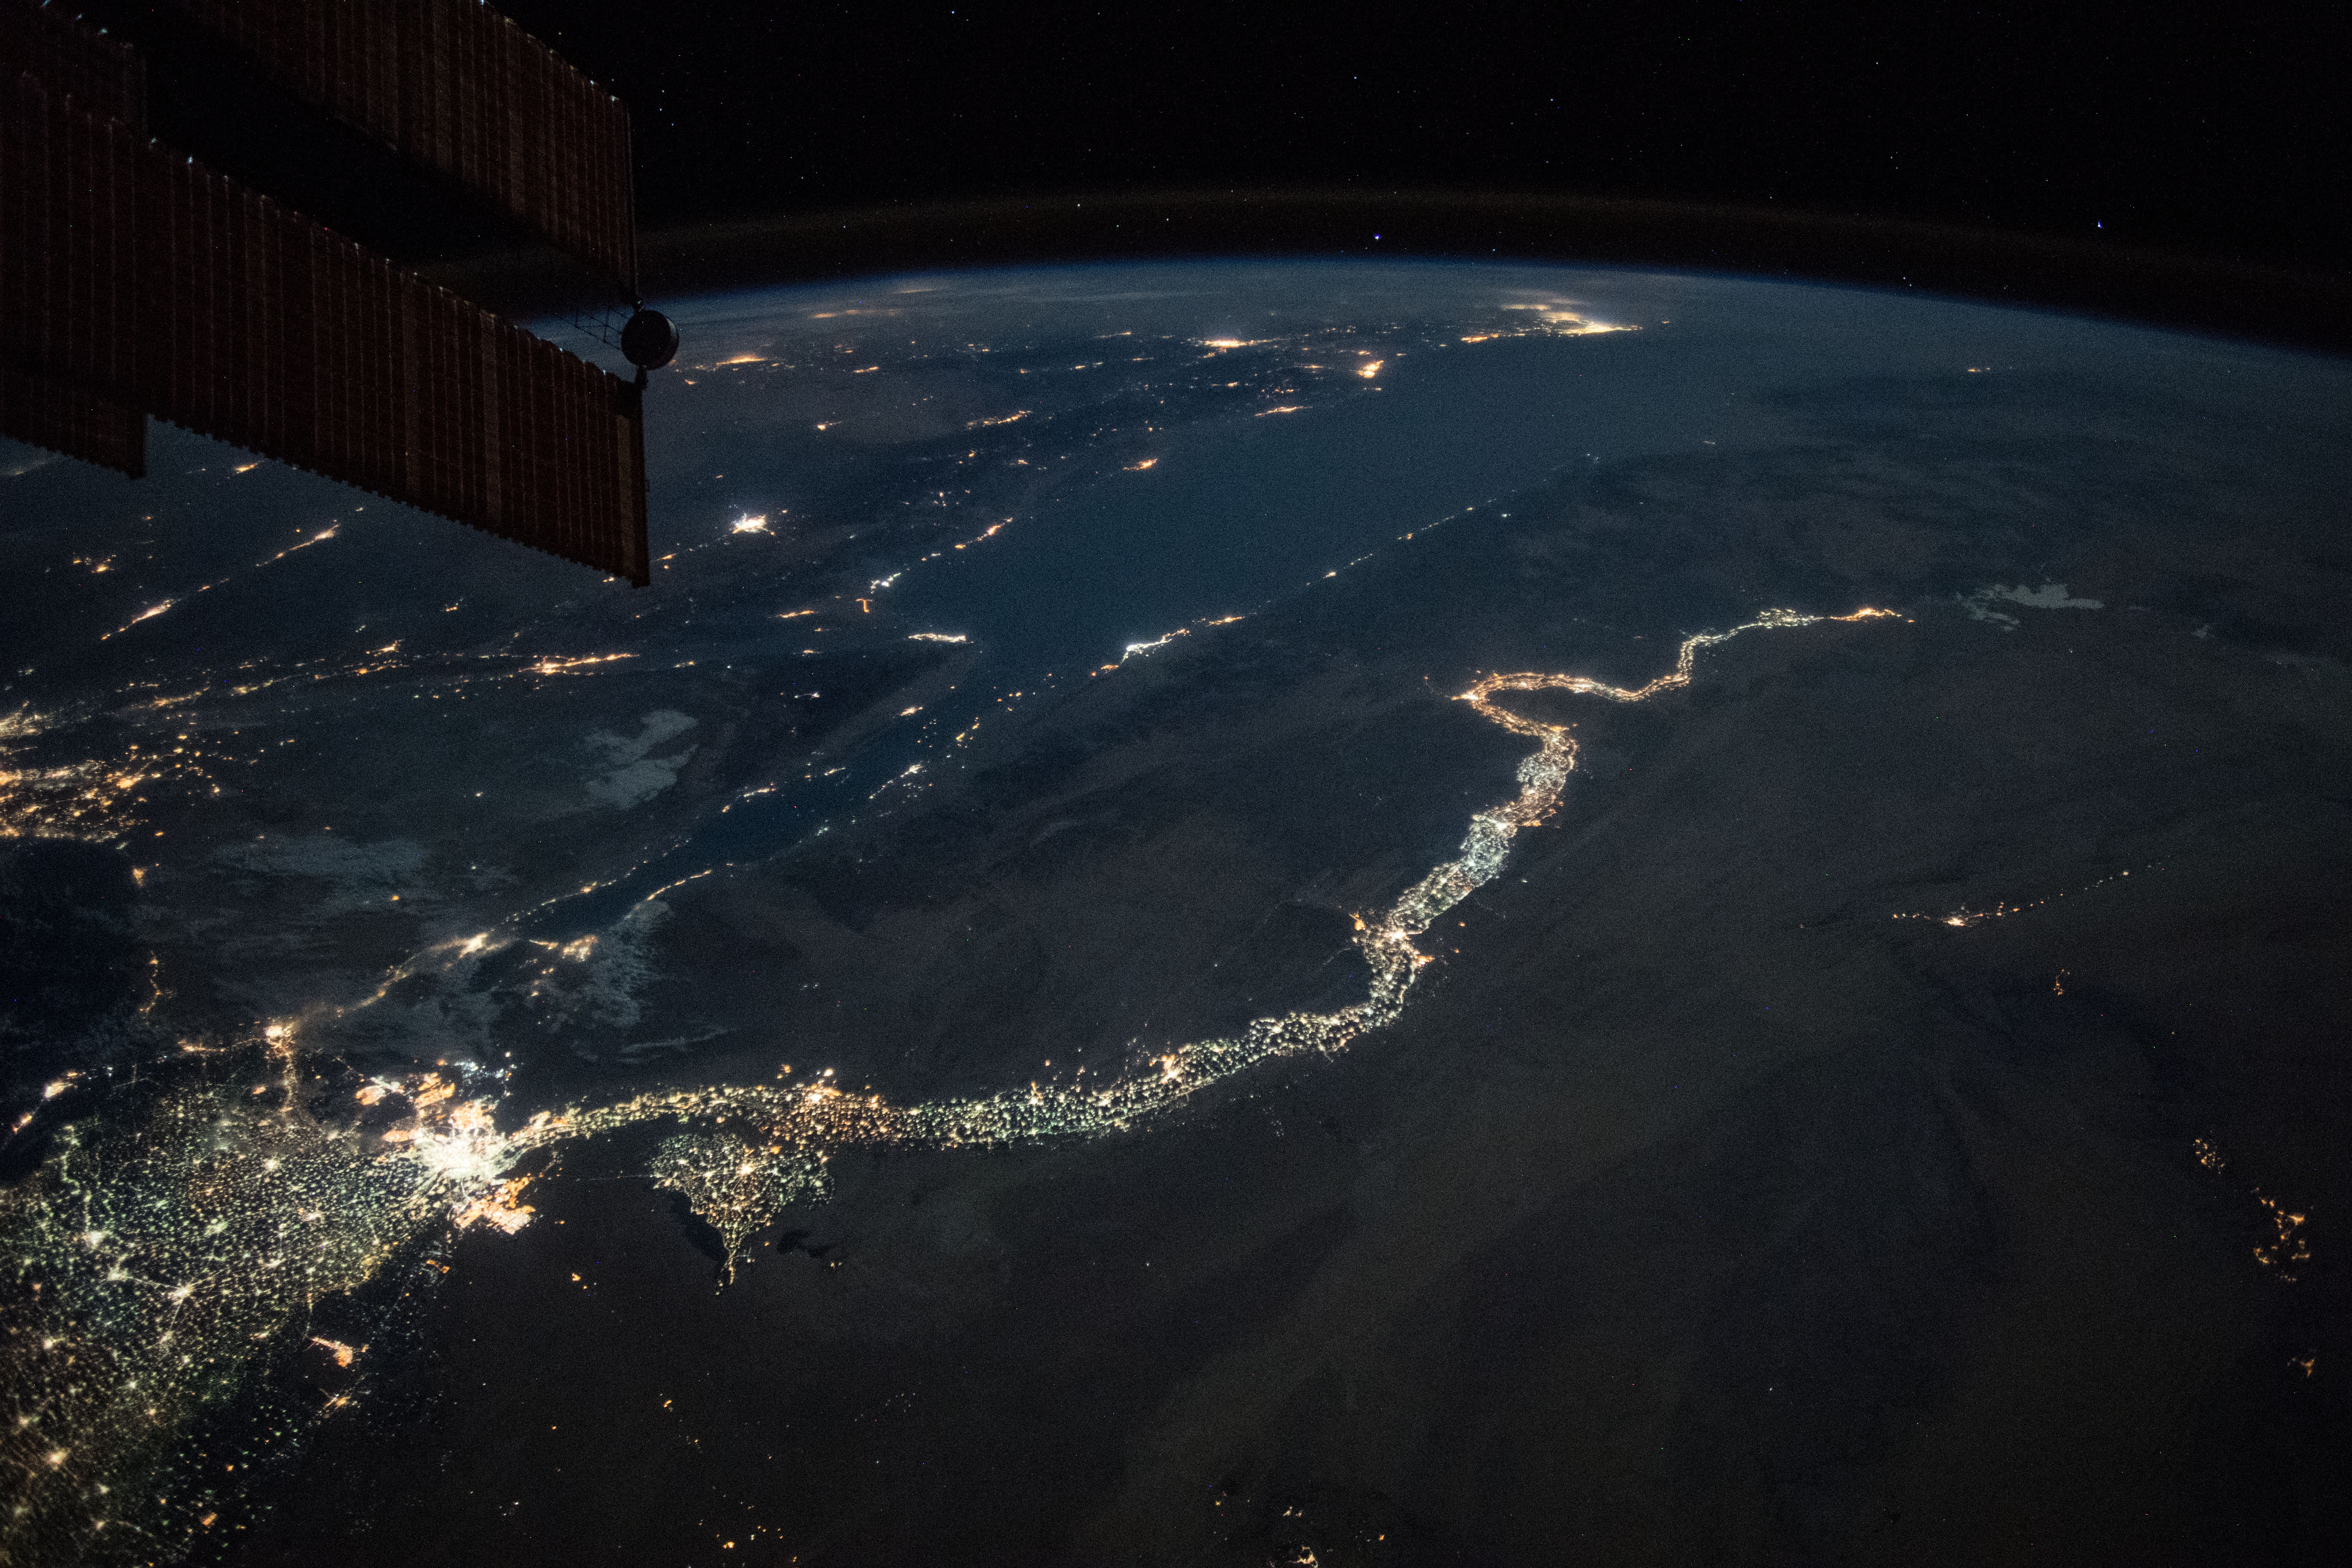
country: EGYPT
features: EASTERN DESERT, QENA CITY, GERGA CITY, SOHJAG, TAHTA CITY, GULF OF SUEZ, GULF OF AQABA, CAIRO CITY, FAIYUM CITY, MALLAWI CITY, NILE RIVER, NIGHT, EARTH LIMB
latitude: 27.6
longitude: 32.8
